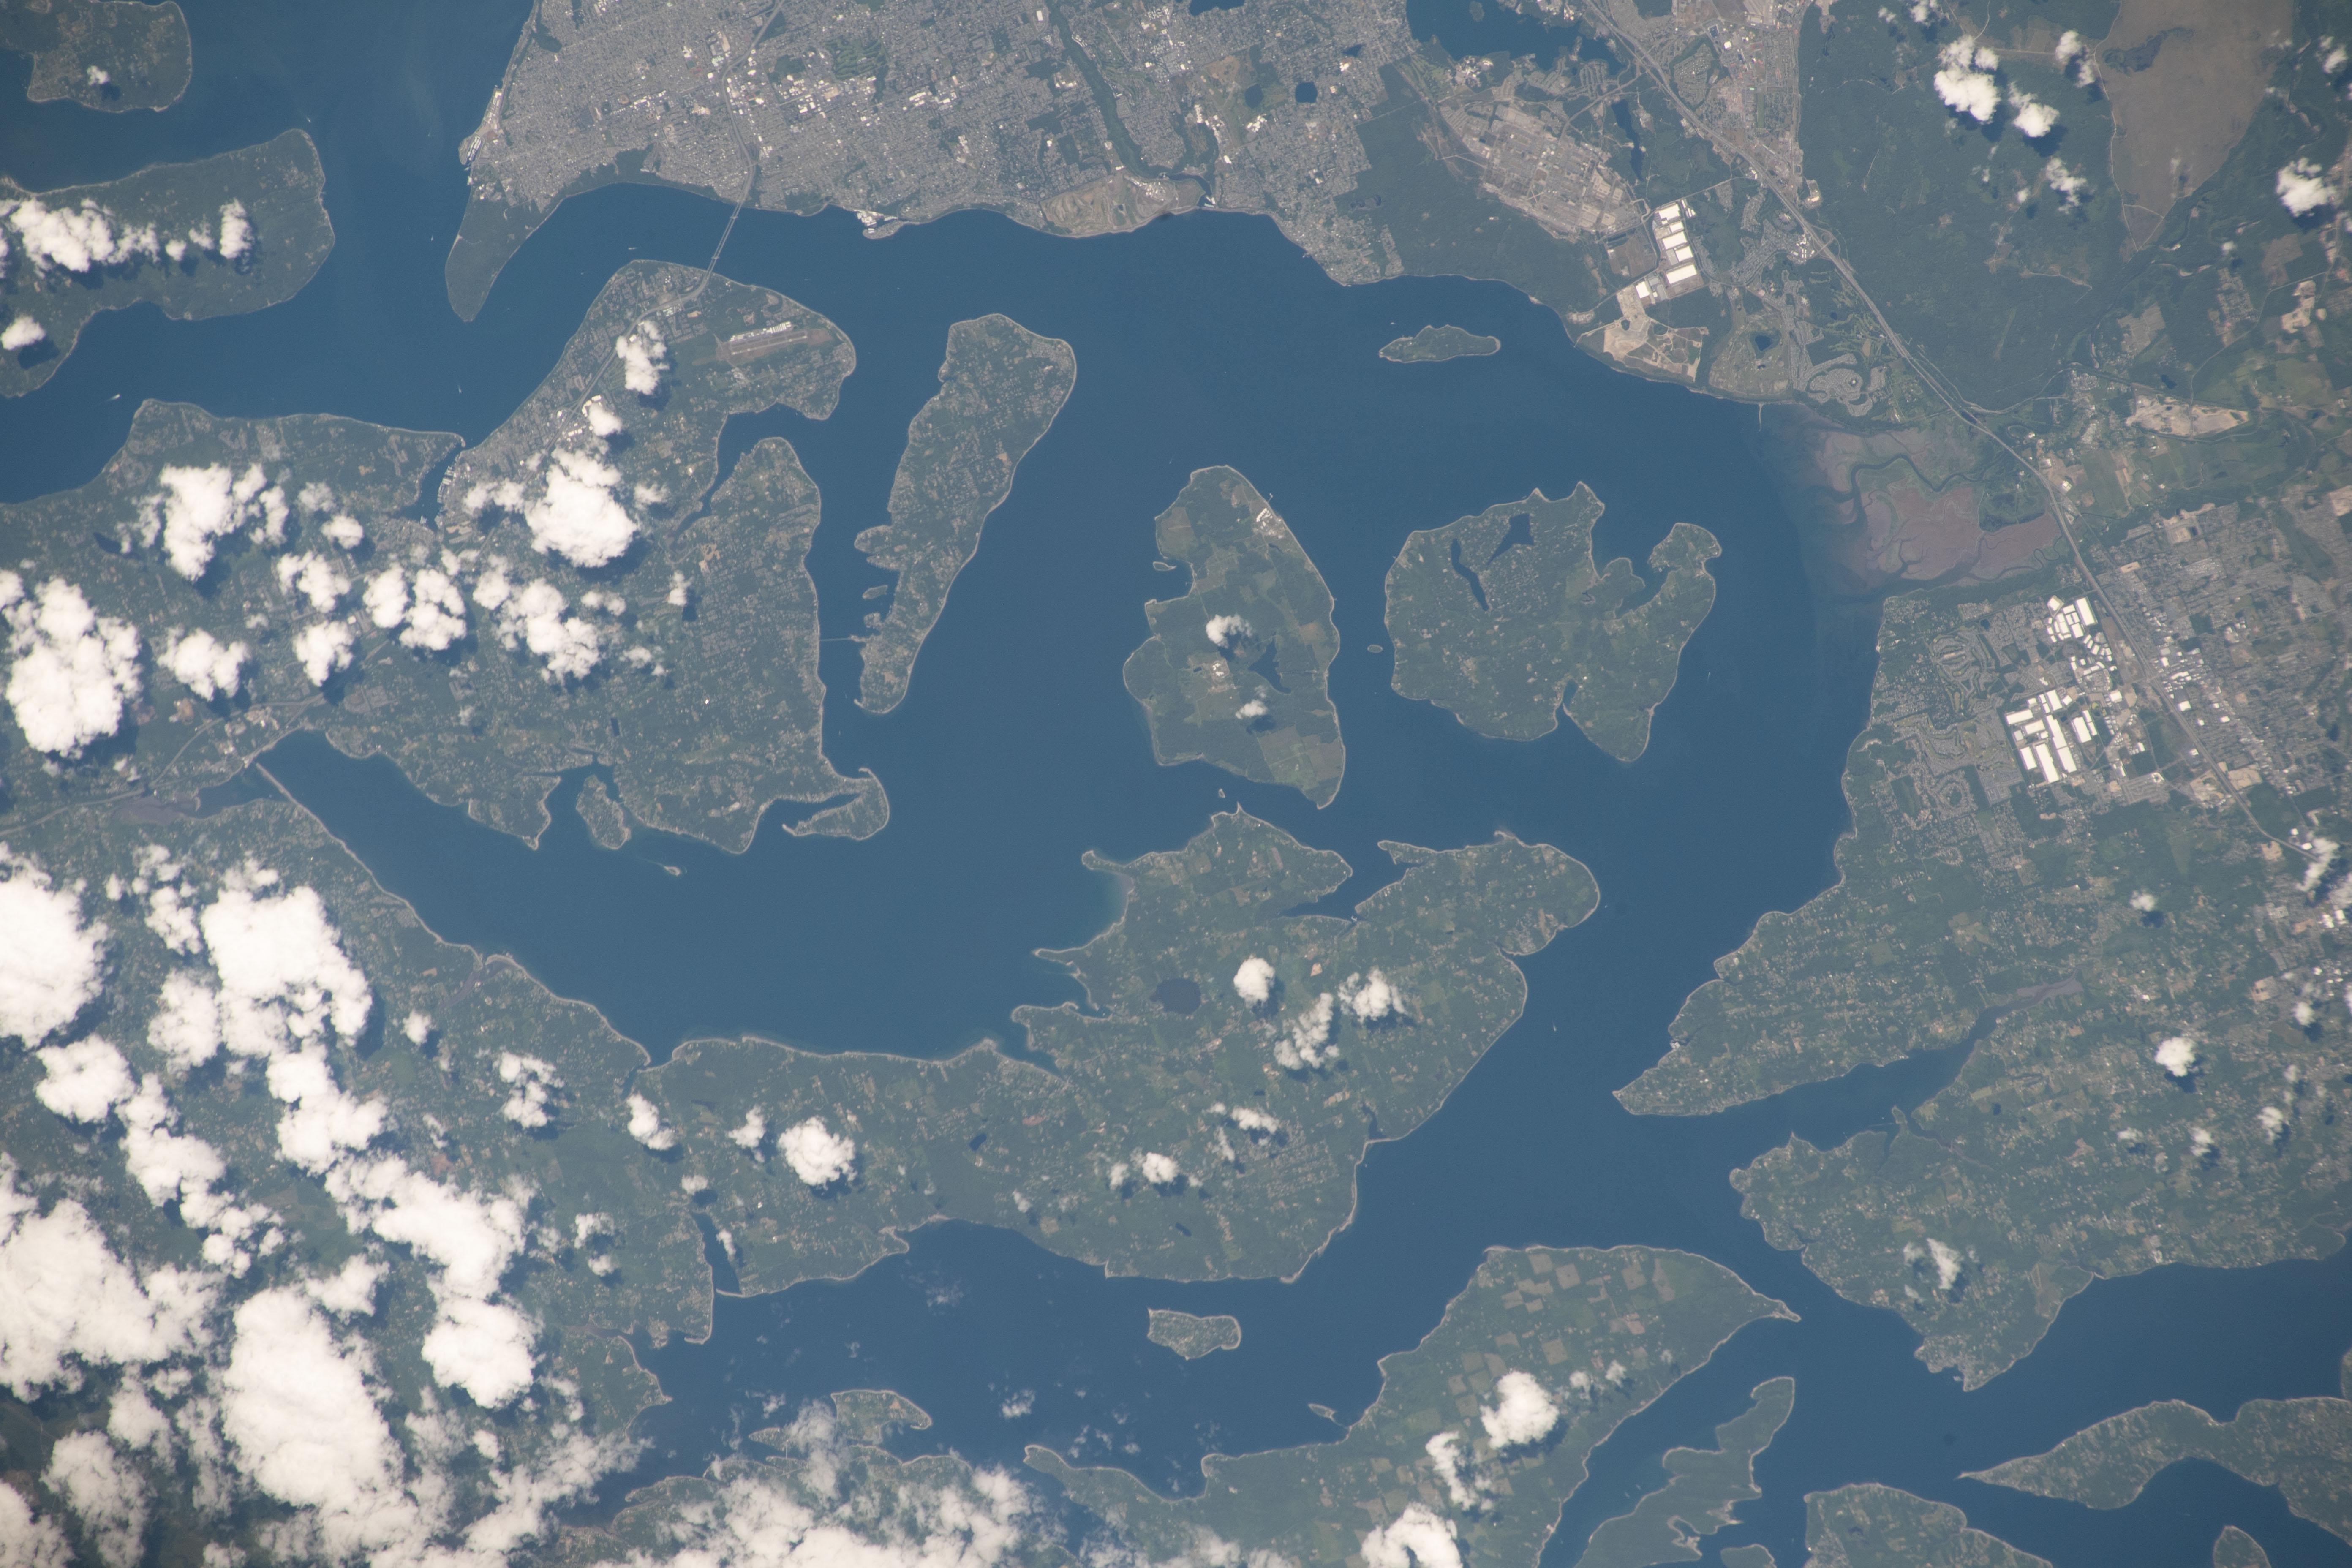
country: USA-WASHINGTON
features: CASE INLET,ARCADIA,STELLACOOM,NISQUALLY REACH,SQUAXIN ISLAND,PUGET,HARSTINE ISLAND,BEE,TACOMA,WOLLOCHET,MCNEIL ISLAND,GRANT,CARR INLET,ANDERSON ISLAND,CARLYON BEACH,CROMWELL
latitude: 47.2
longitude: -122.7
